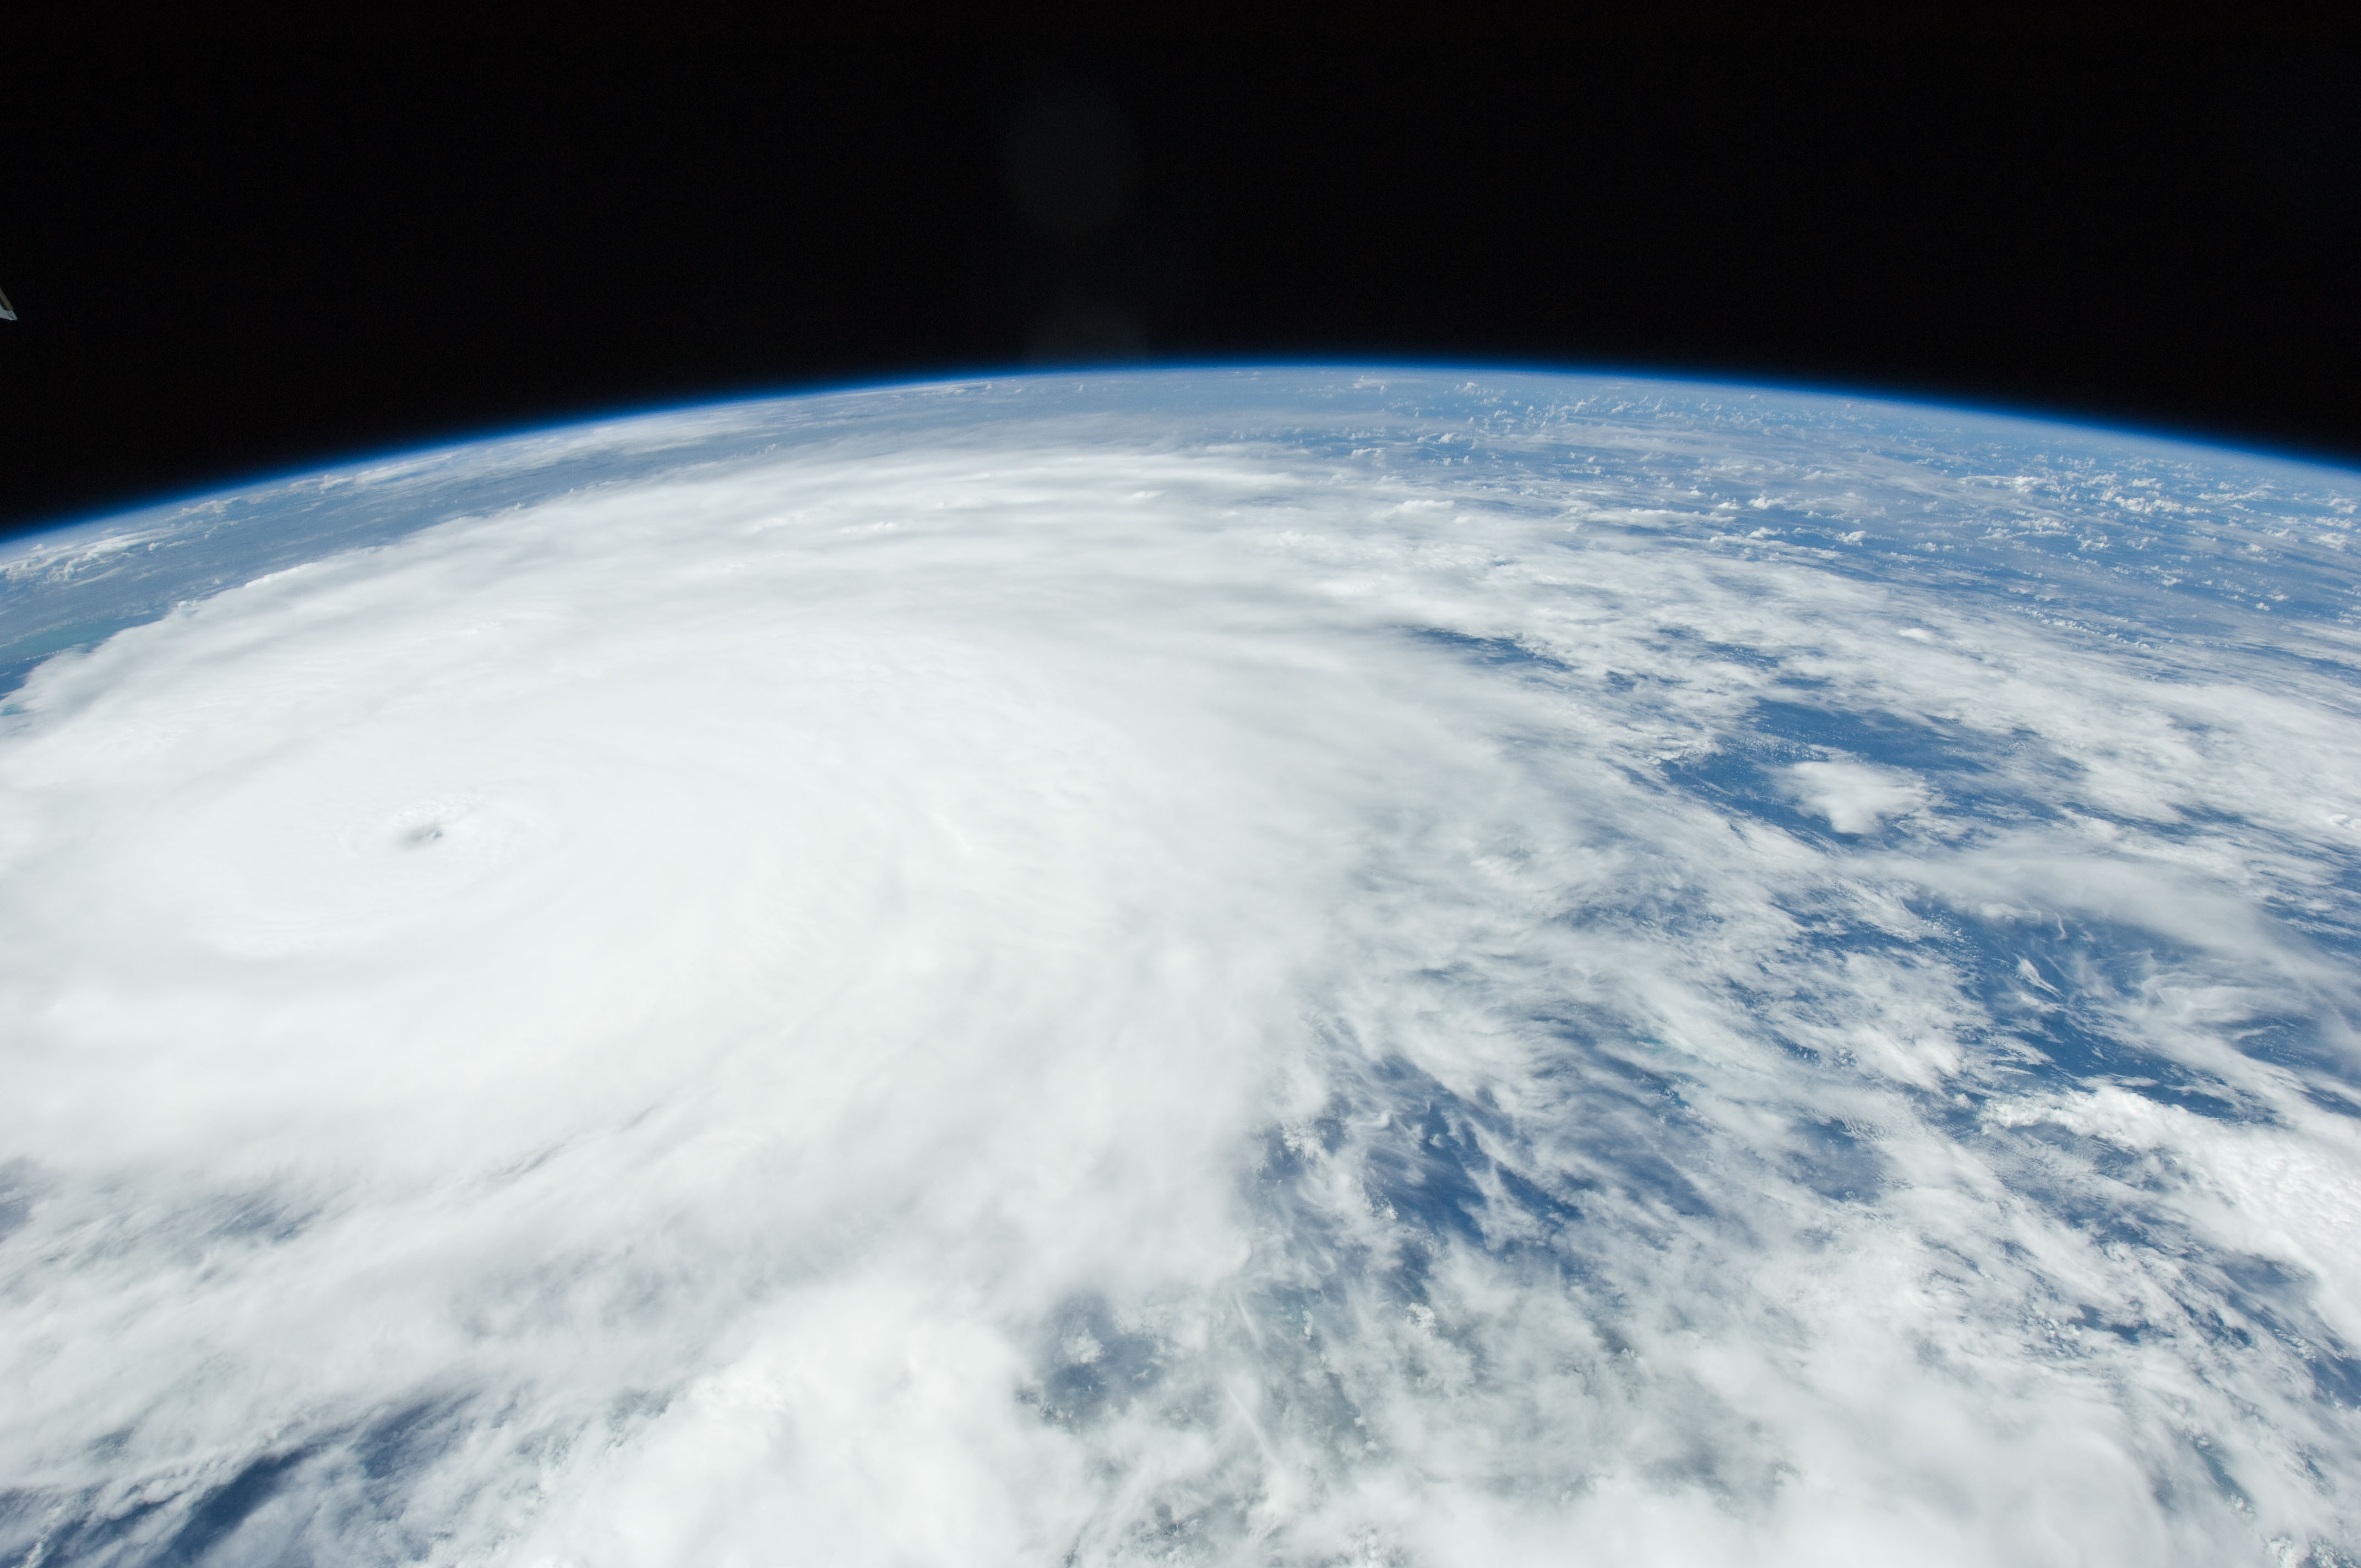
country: BAHAMAS
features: PAN-HURRICANE IRENE, ATLANTIC O., EYE, STORM BANDS, ISS
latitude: 23.5
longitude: -74.5
